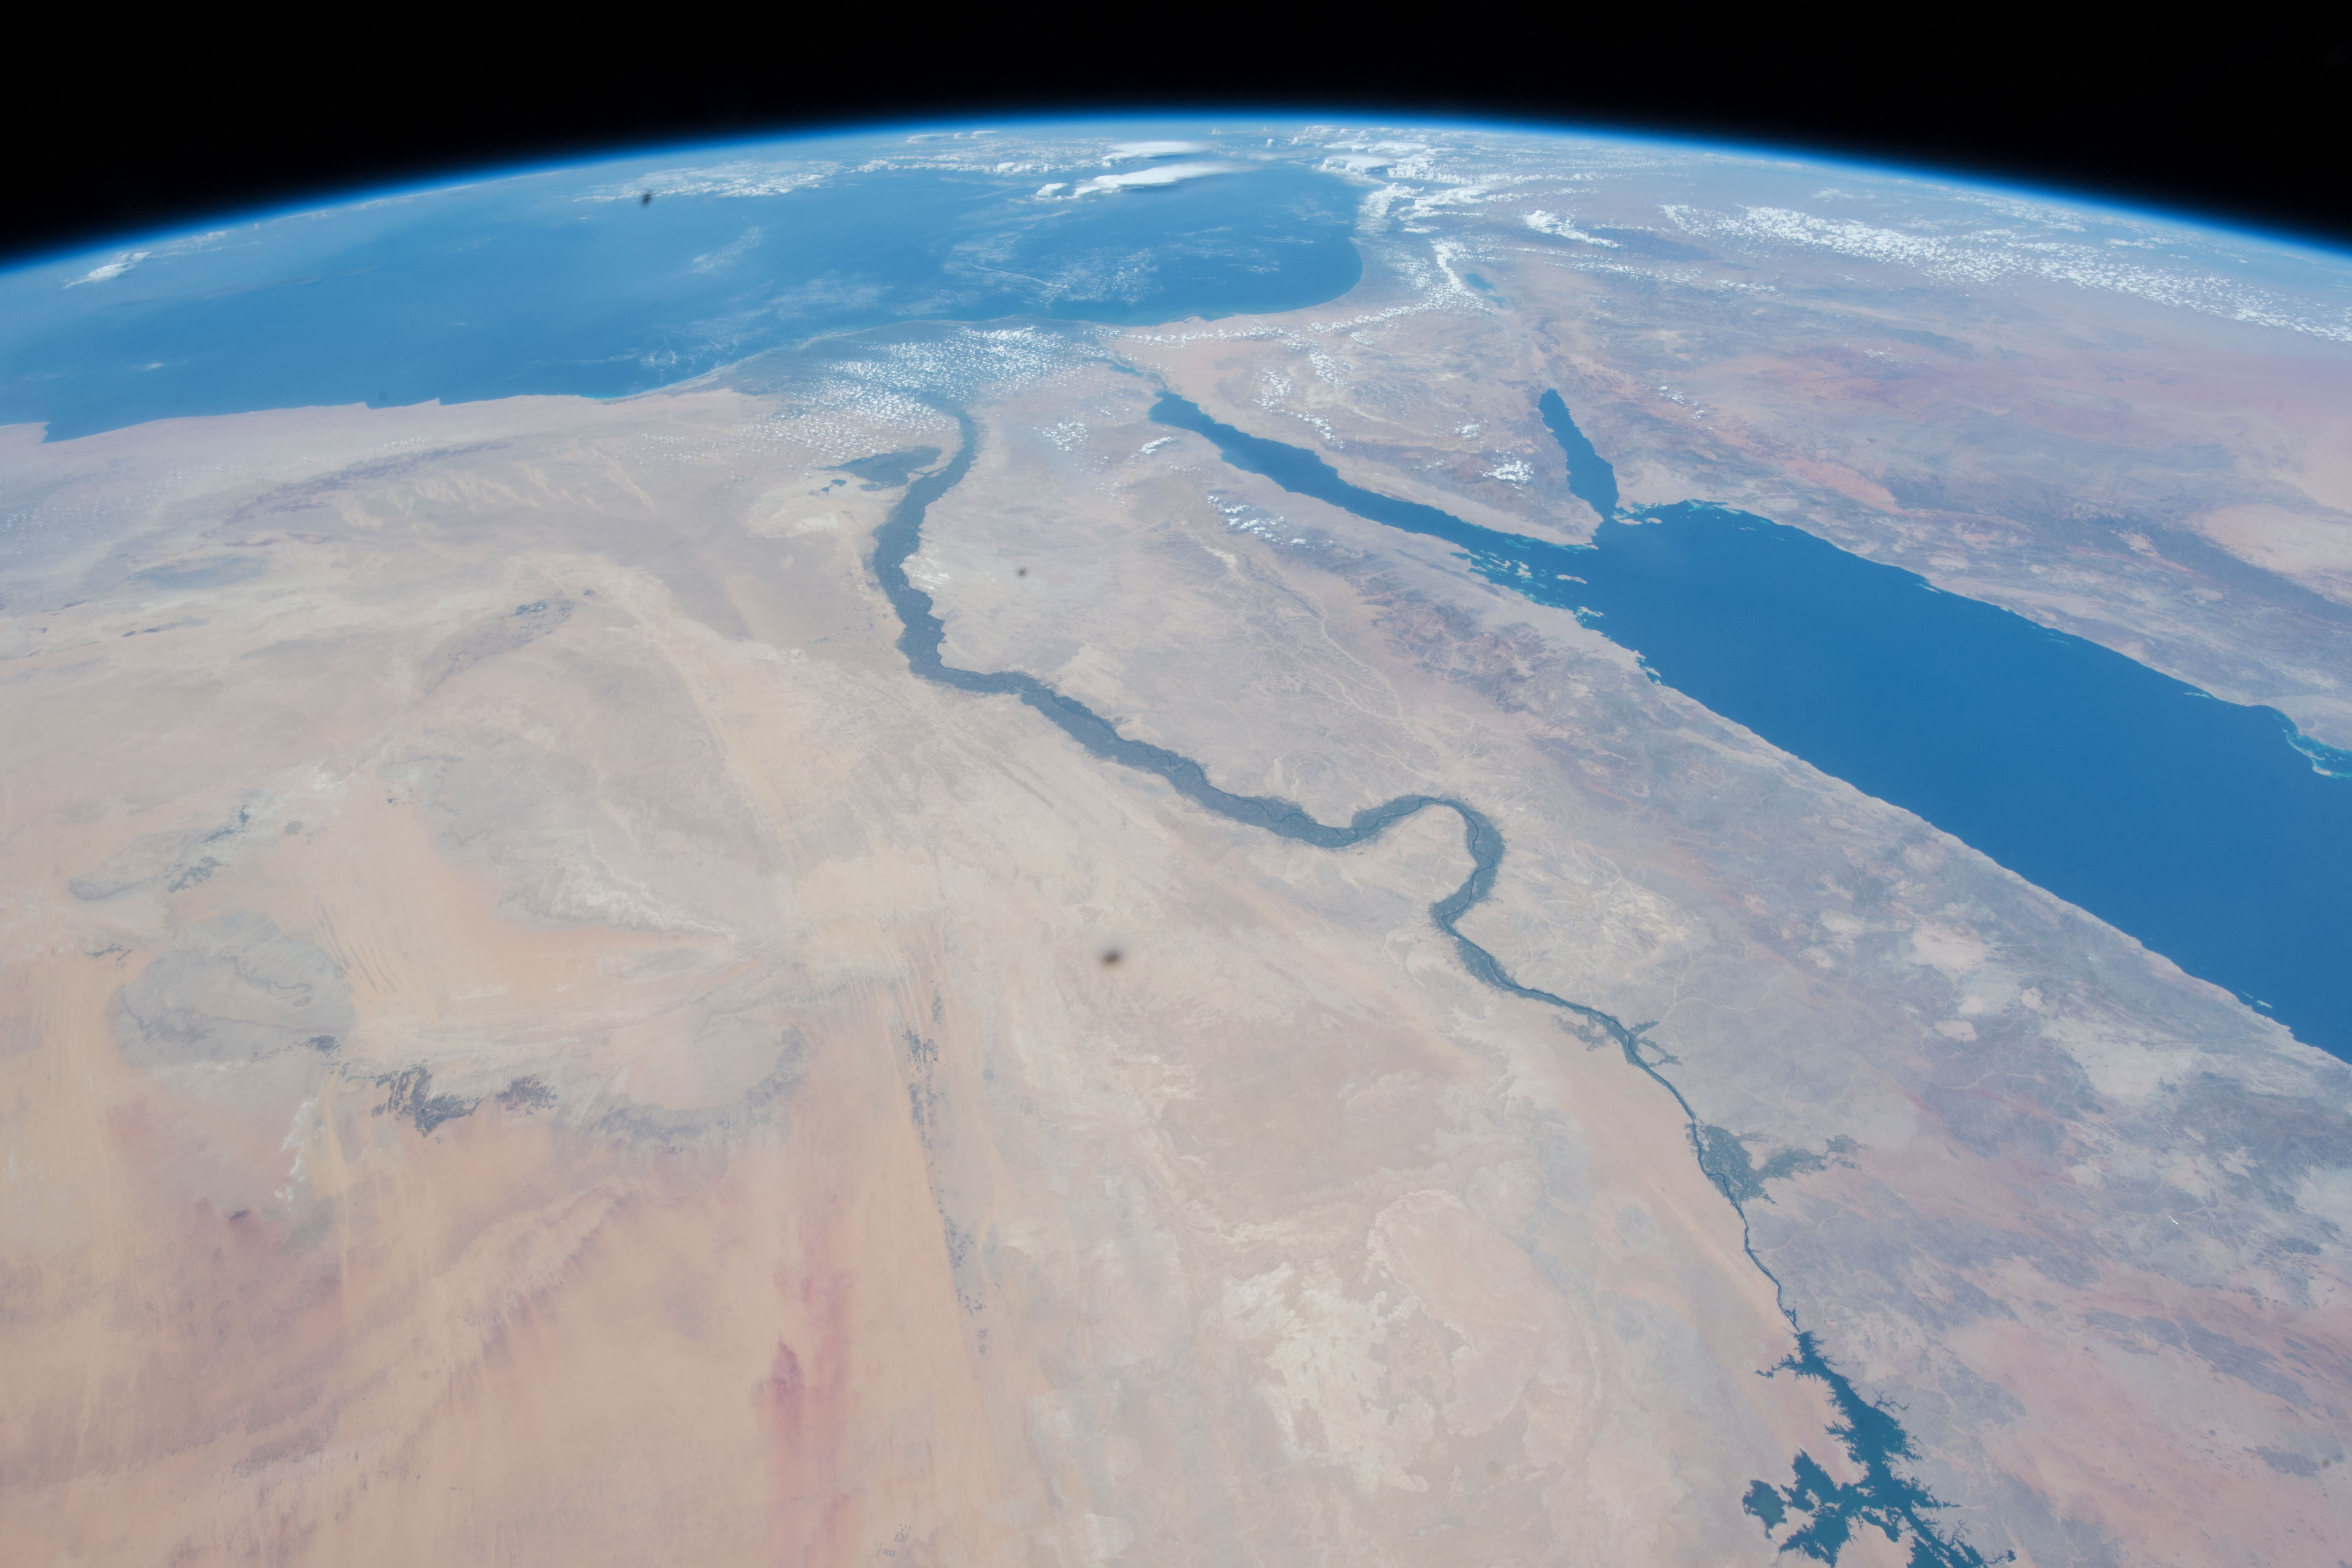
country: EGYPT
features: ASH SHARQIA, GULF OF SUEZ, GULF OF AQABA, TABUK, RED SEA, MEDITERRANEAN SEA, NILE RIVER, SINAI PENINSULA, CAIRO, JERUSALEM, EARTH LIMB
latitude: 25.9
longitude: 31.6
